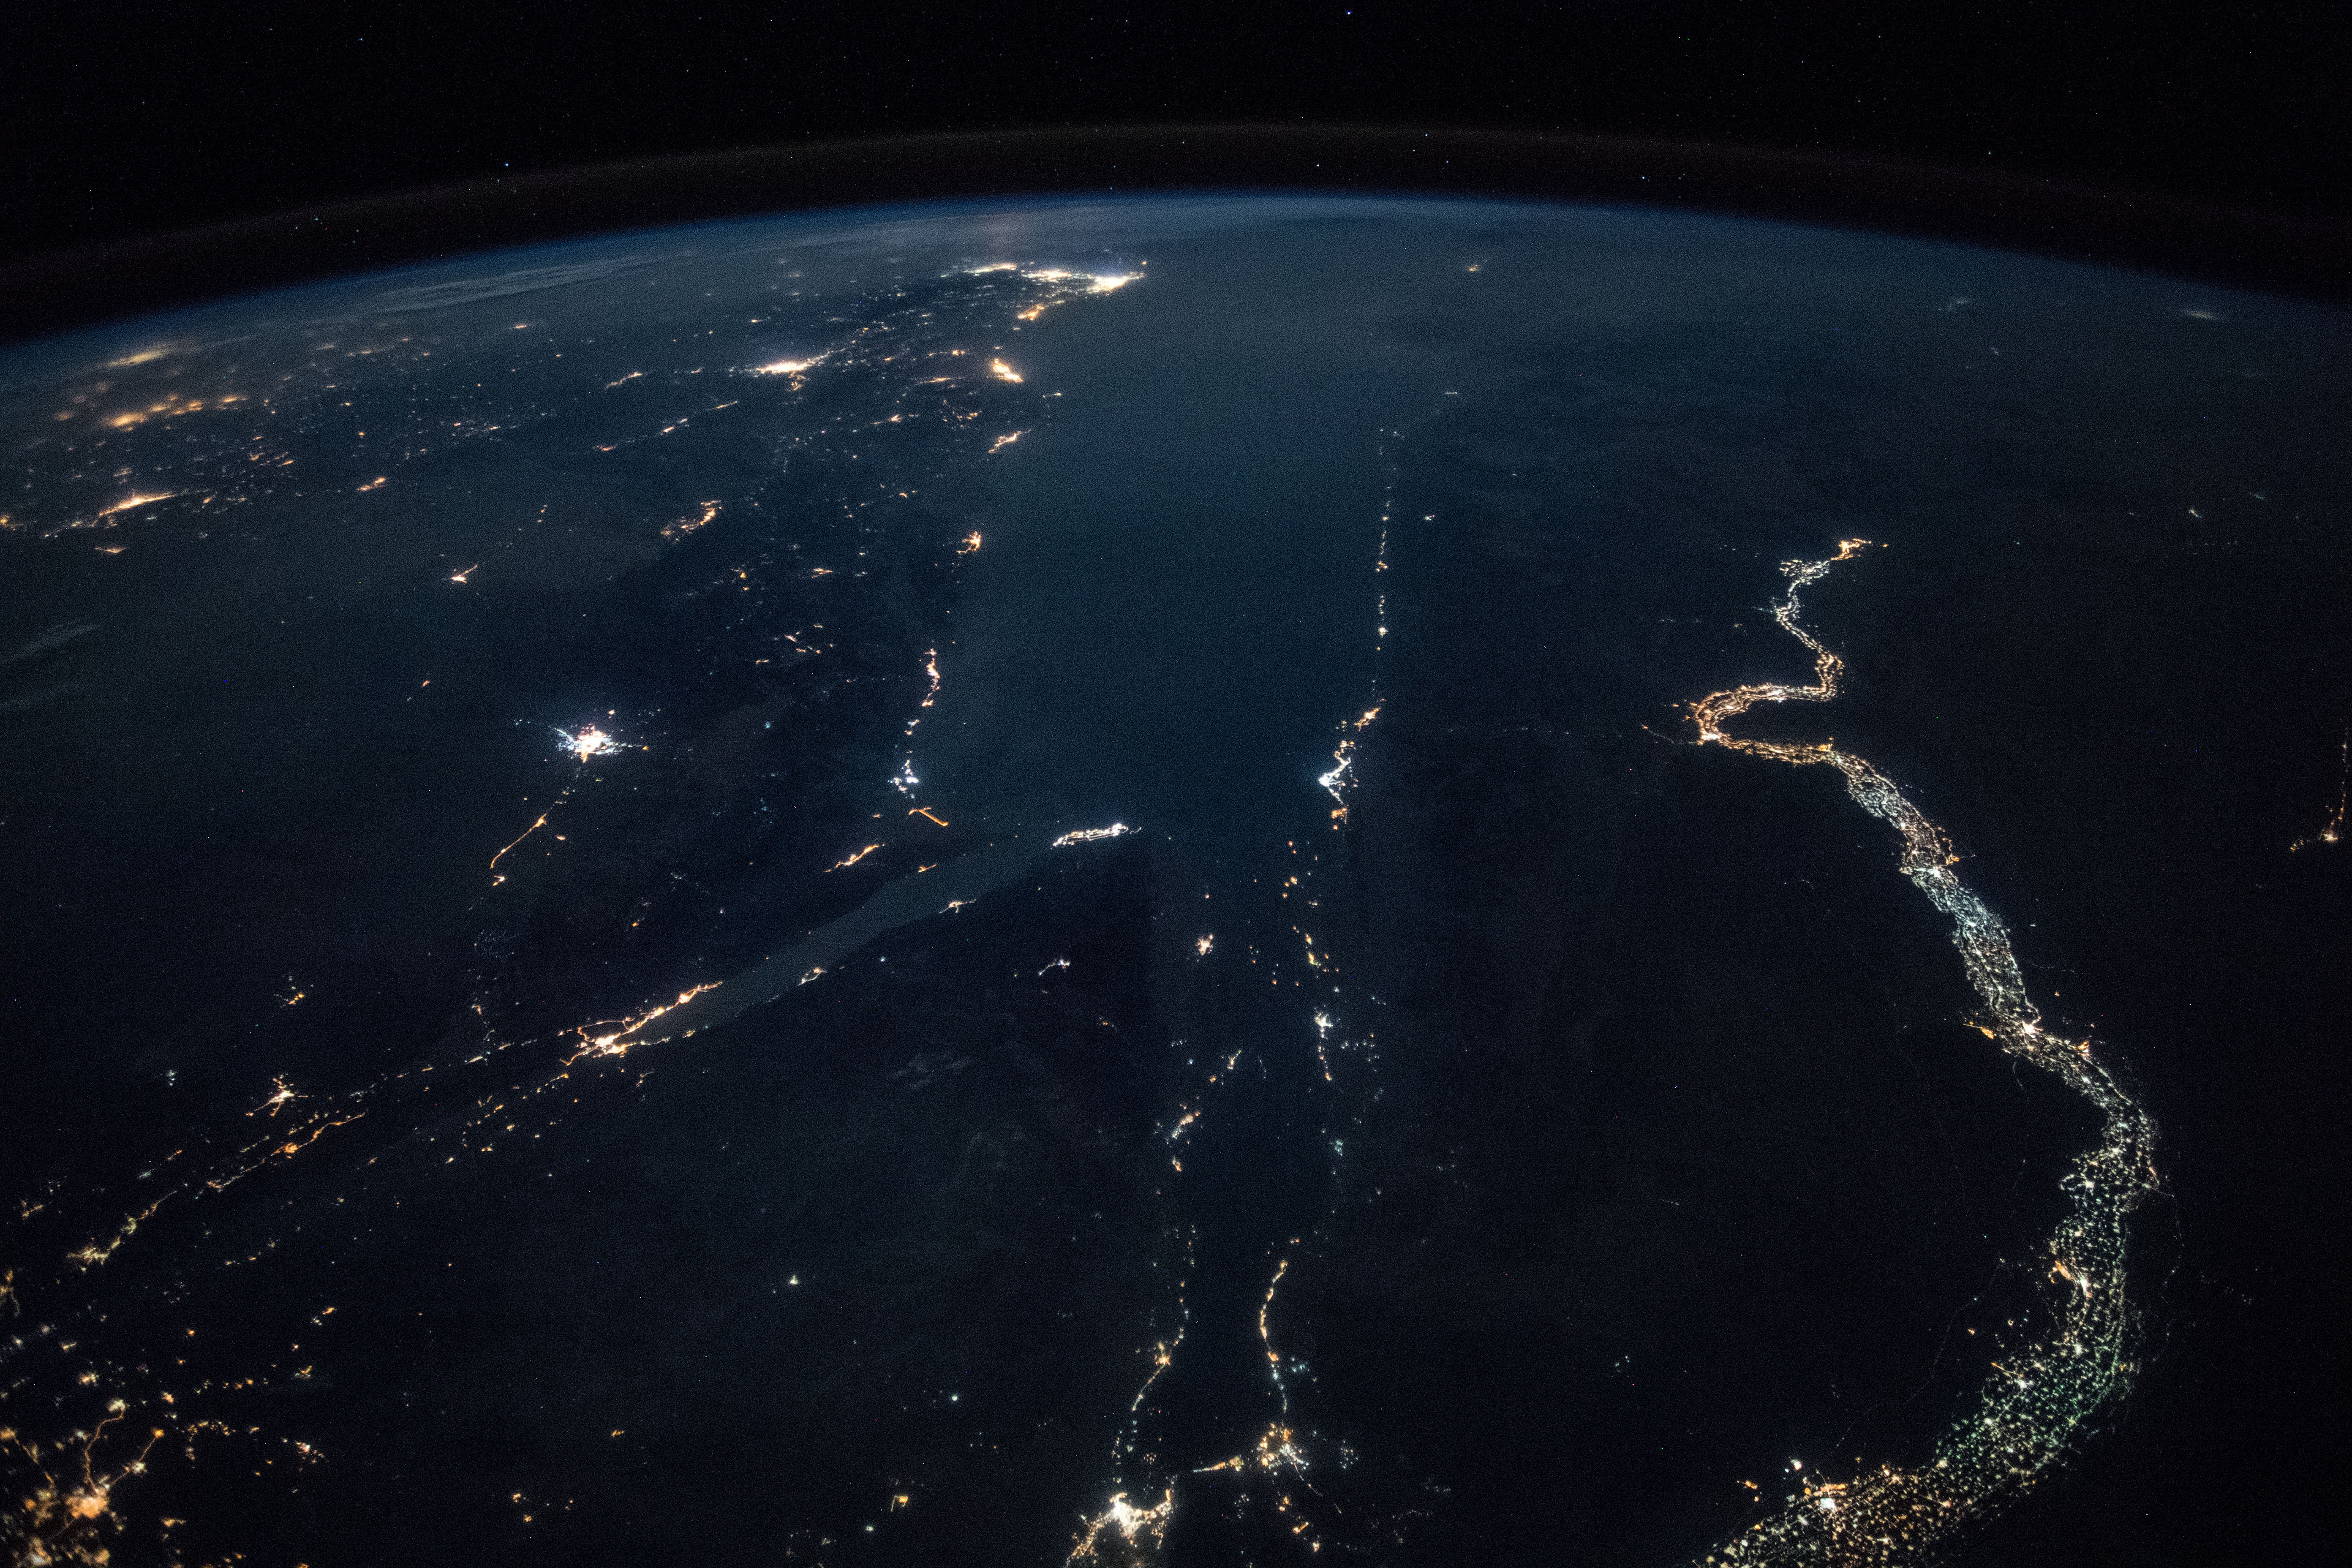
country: EGYPT
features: GULF OF SUEZ, GULF OF AQABA, HEJAZ MOUNTAINS, TABUK CITY, RAS MOHAMMED CITY, SHARM EL-SHEIKH CITY, NILE RIVER, EARTH LIMB, NIGHT
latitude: 27.7
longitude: 34.2
